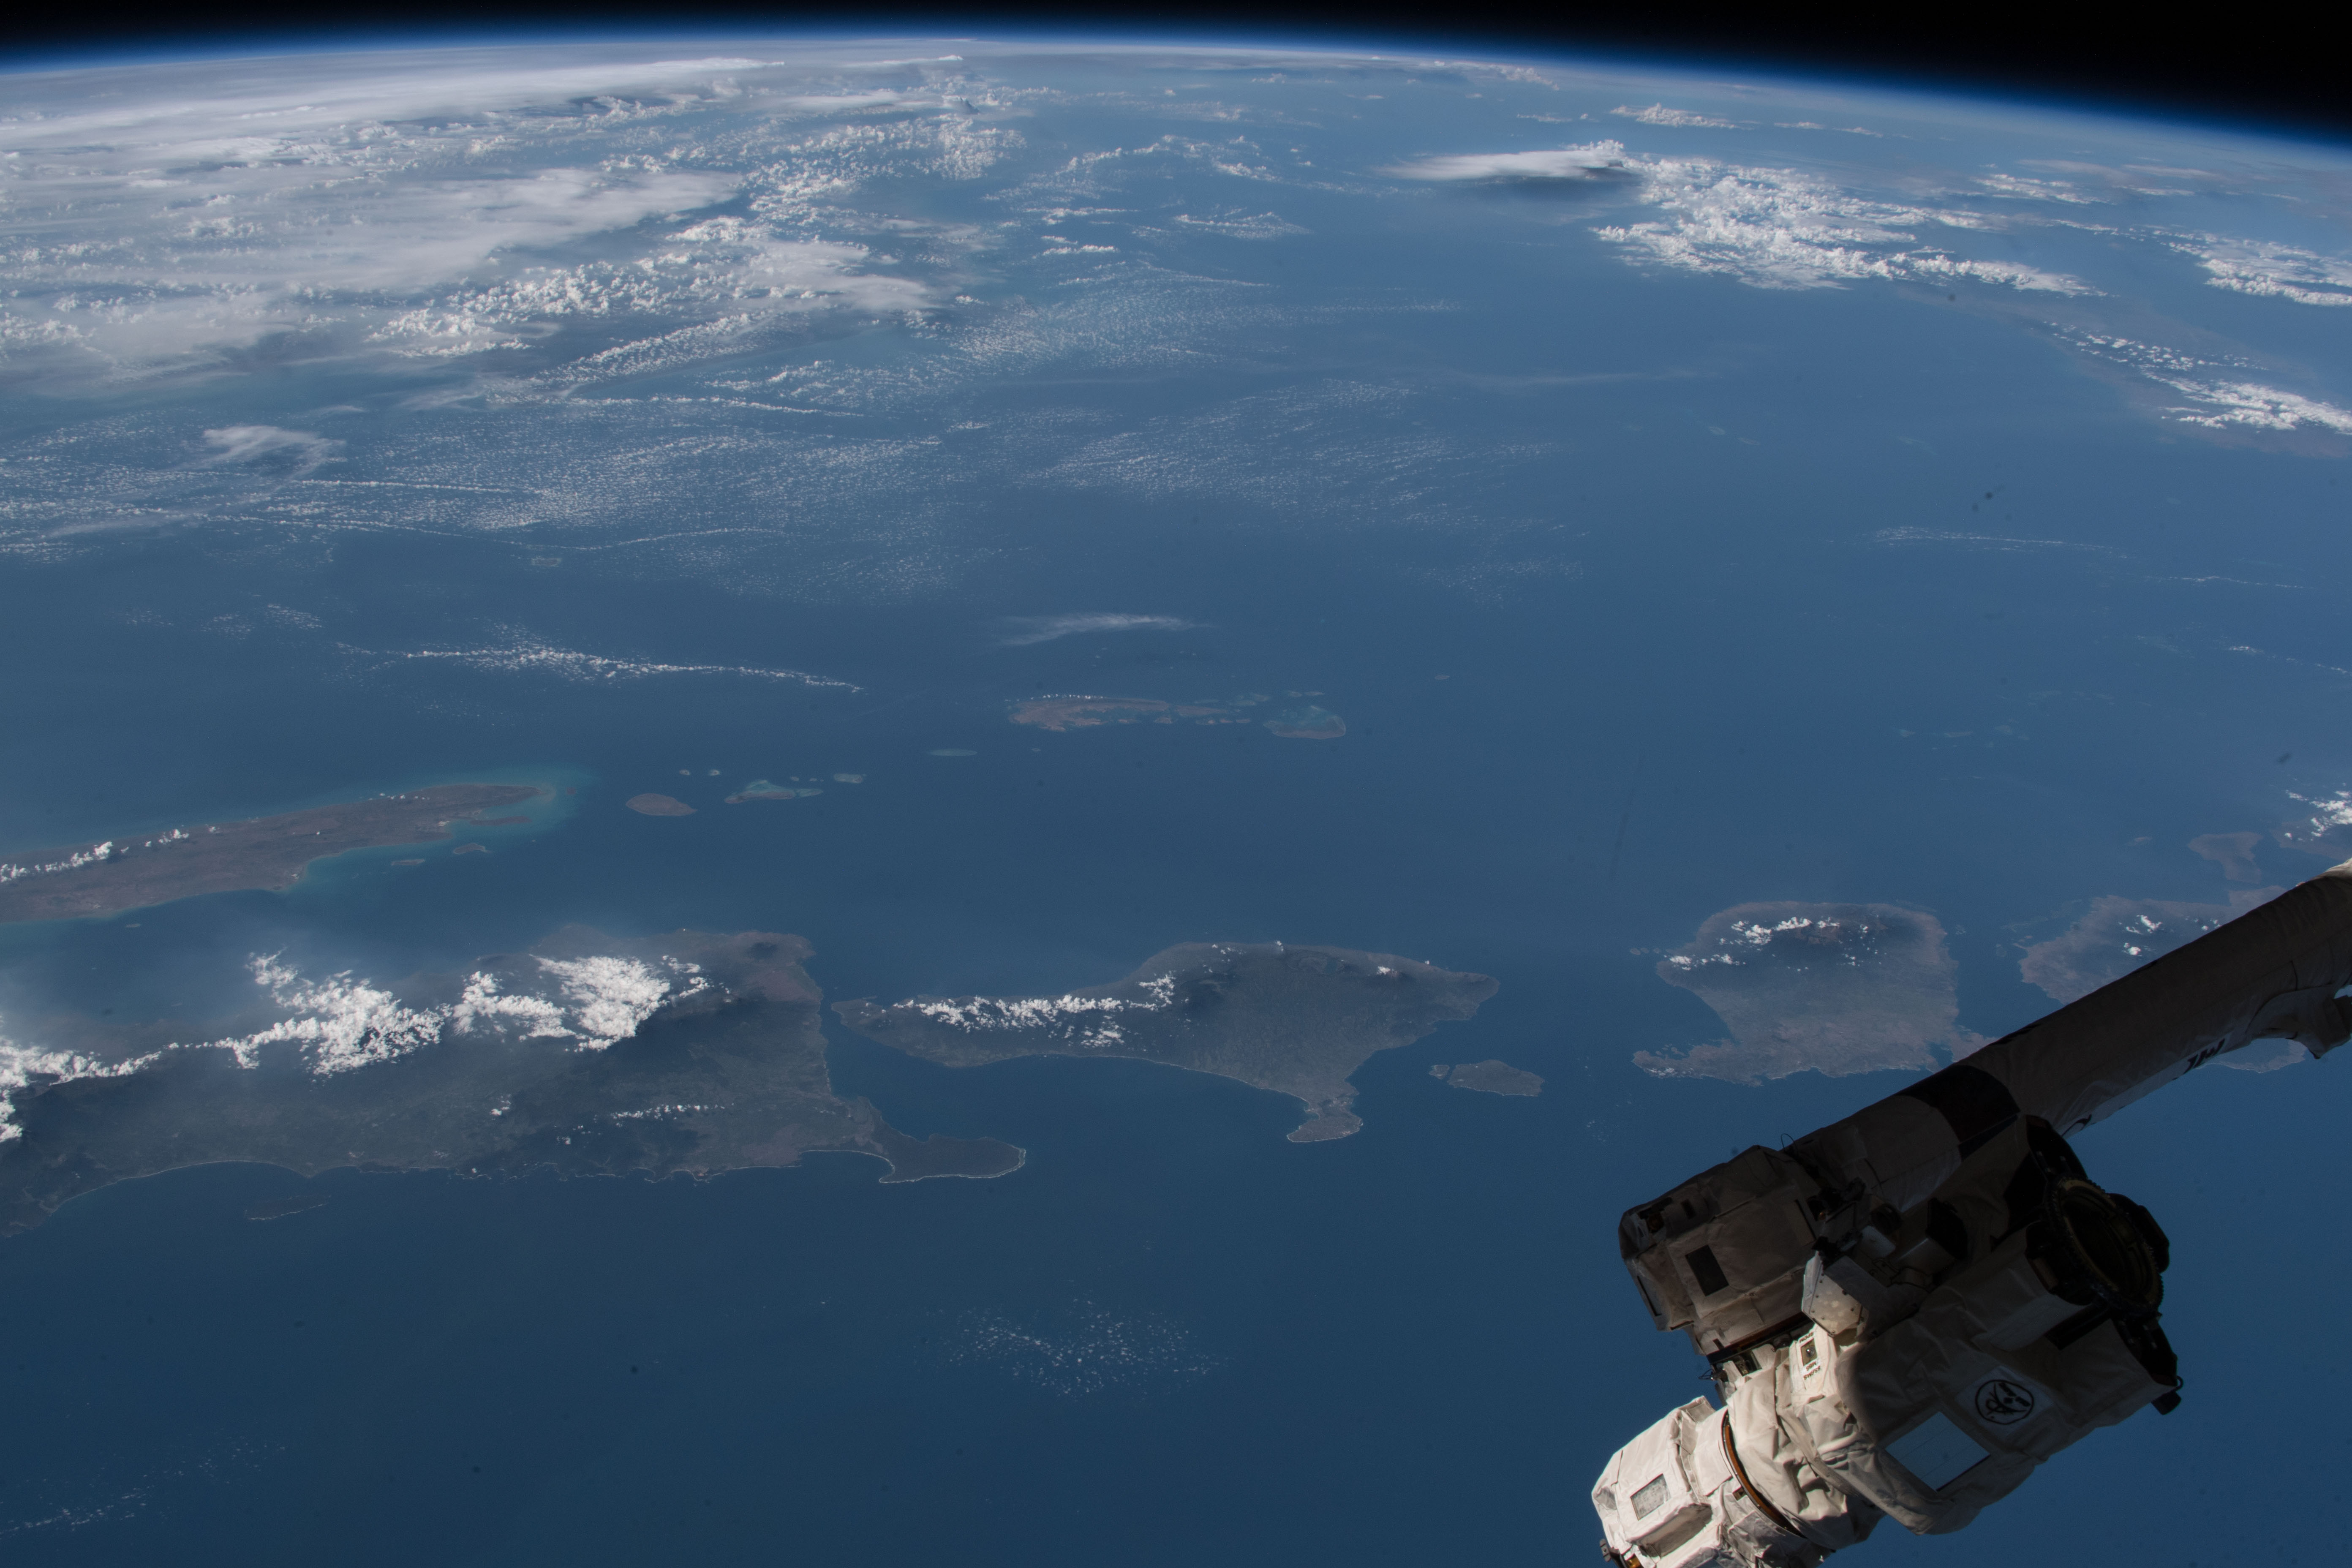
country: INDONESIA-J
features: BALI, BALI SEA, DENPASAR CITY, MATARAM CITY
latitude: -7.2
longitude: 115.5
